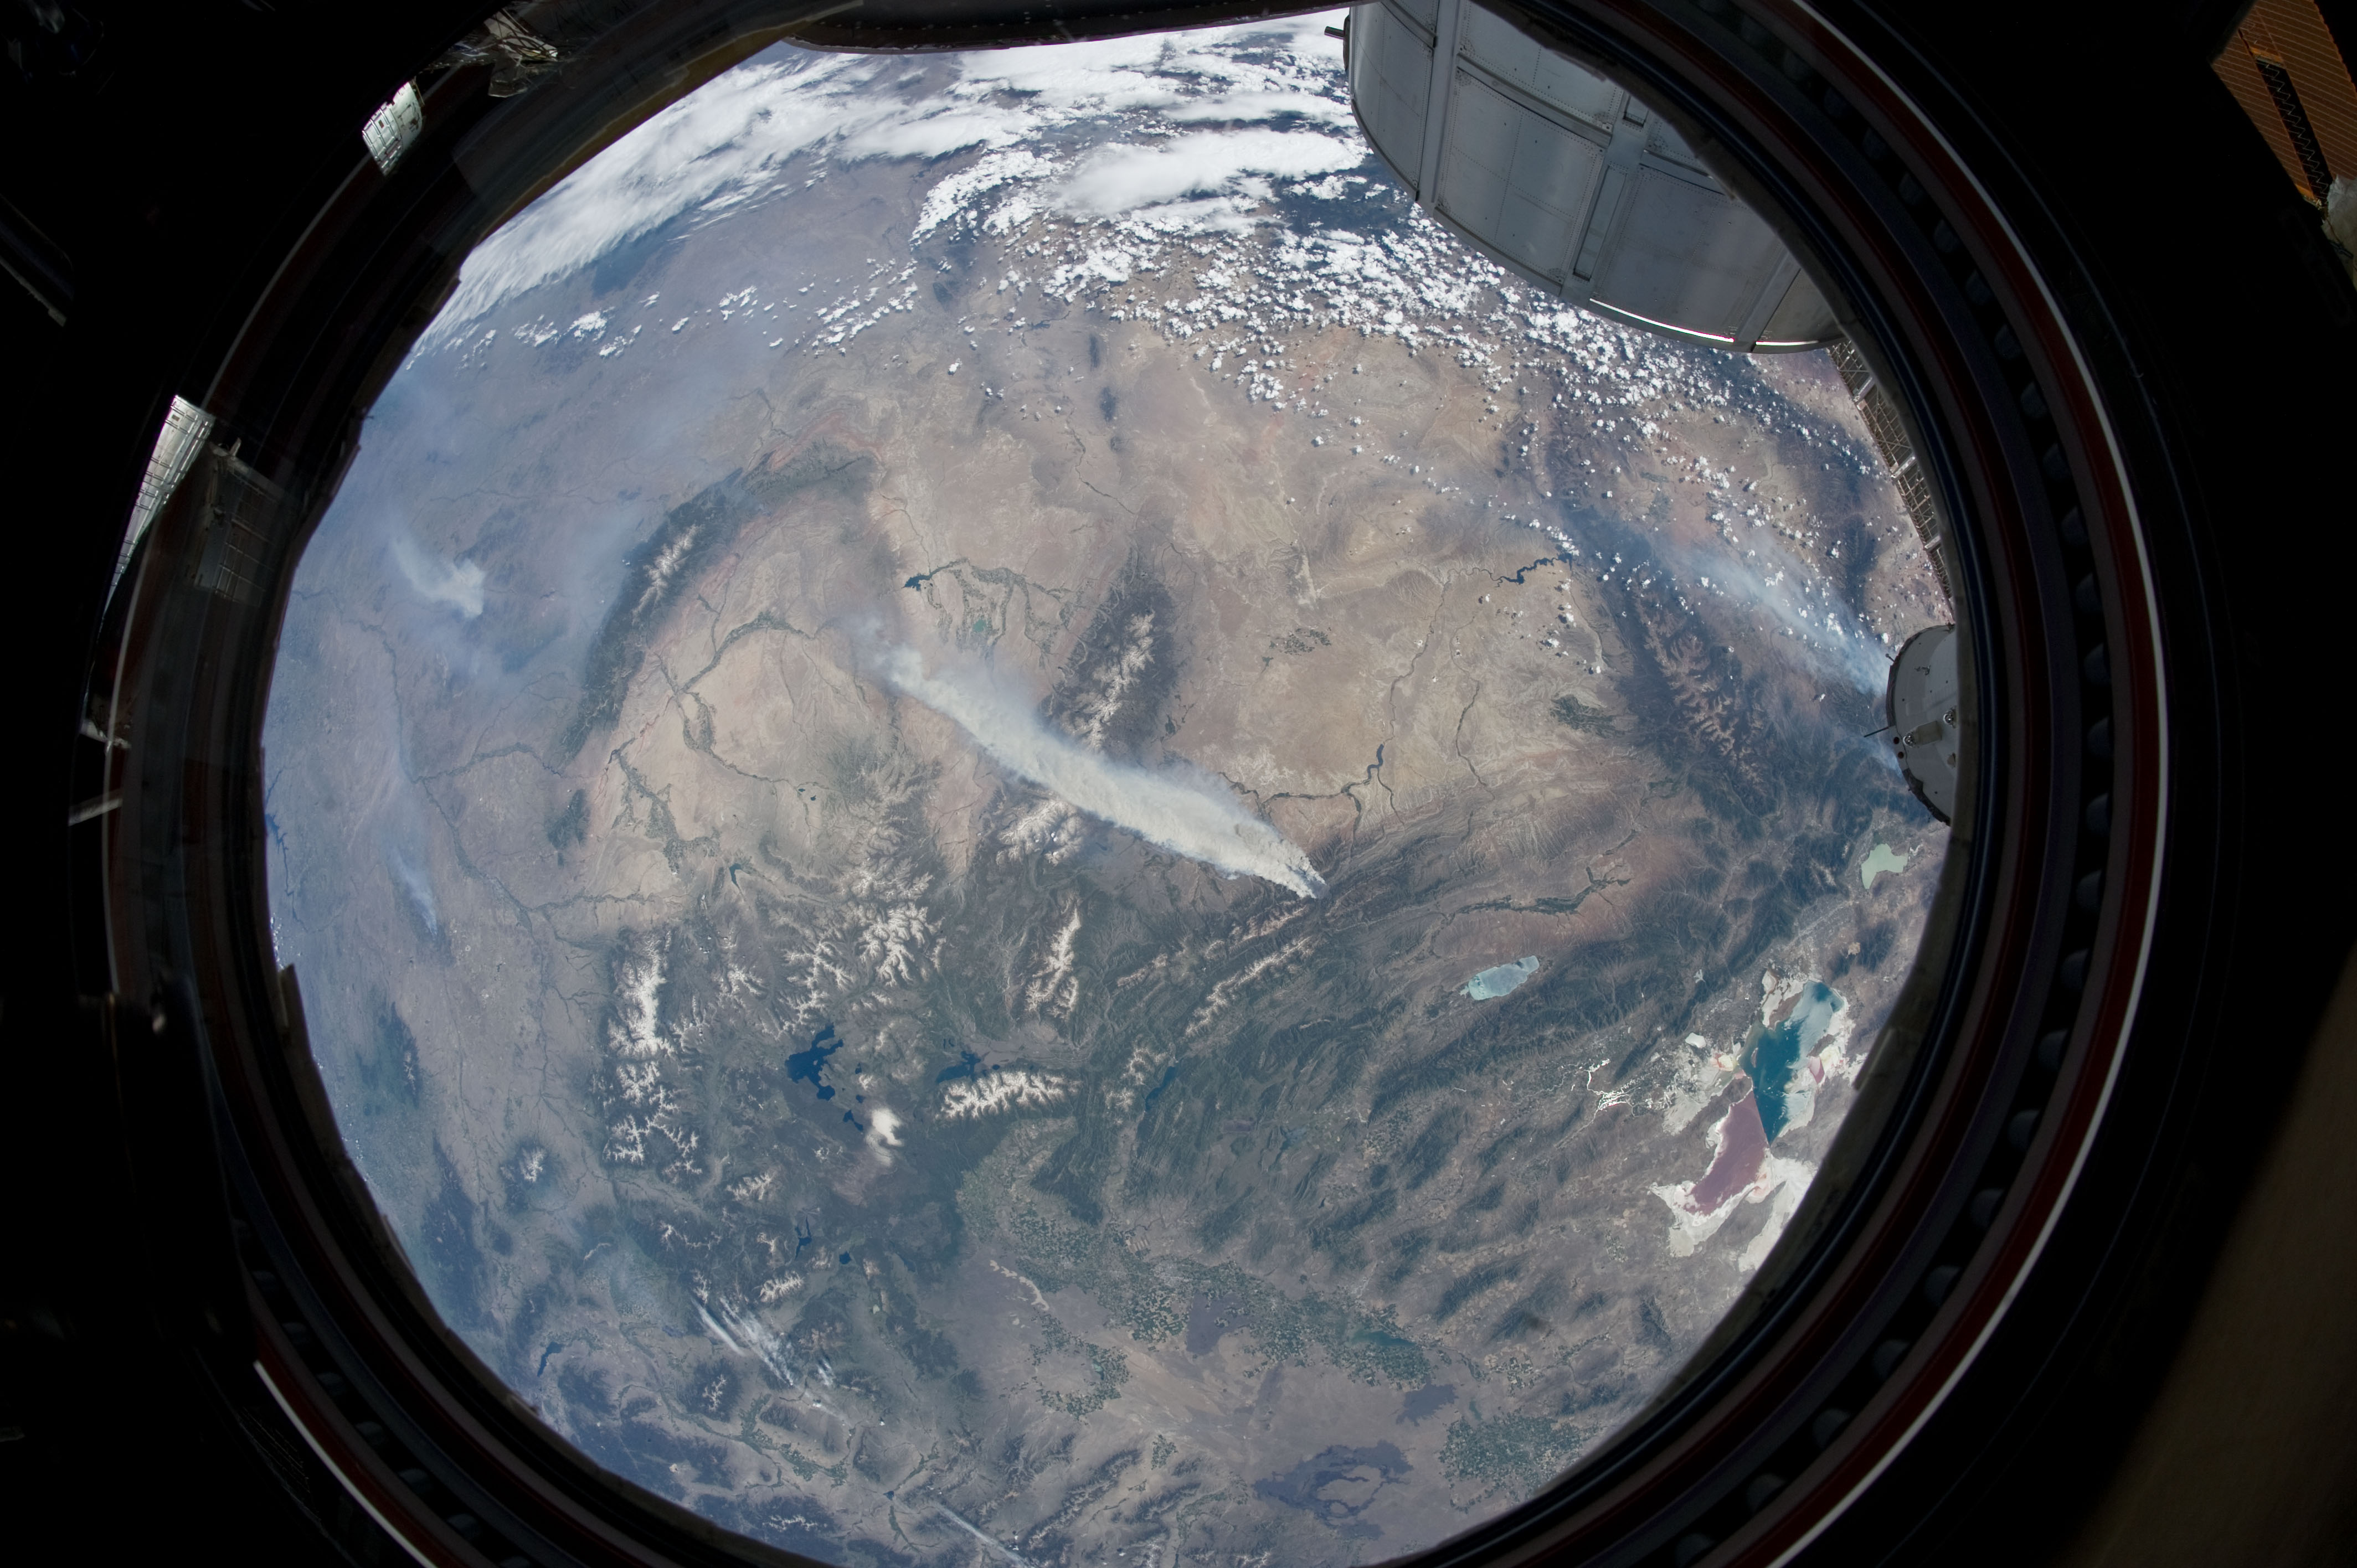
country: USA-WYOMING
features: PAN-ROCKY MTS., FONTANELLE FIRE, ISS
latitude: 42.5
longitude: -109.5
